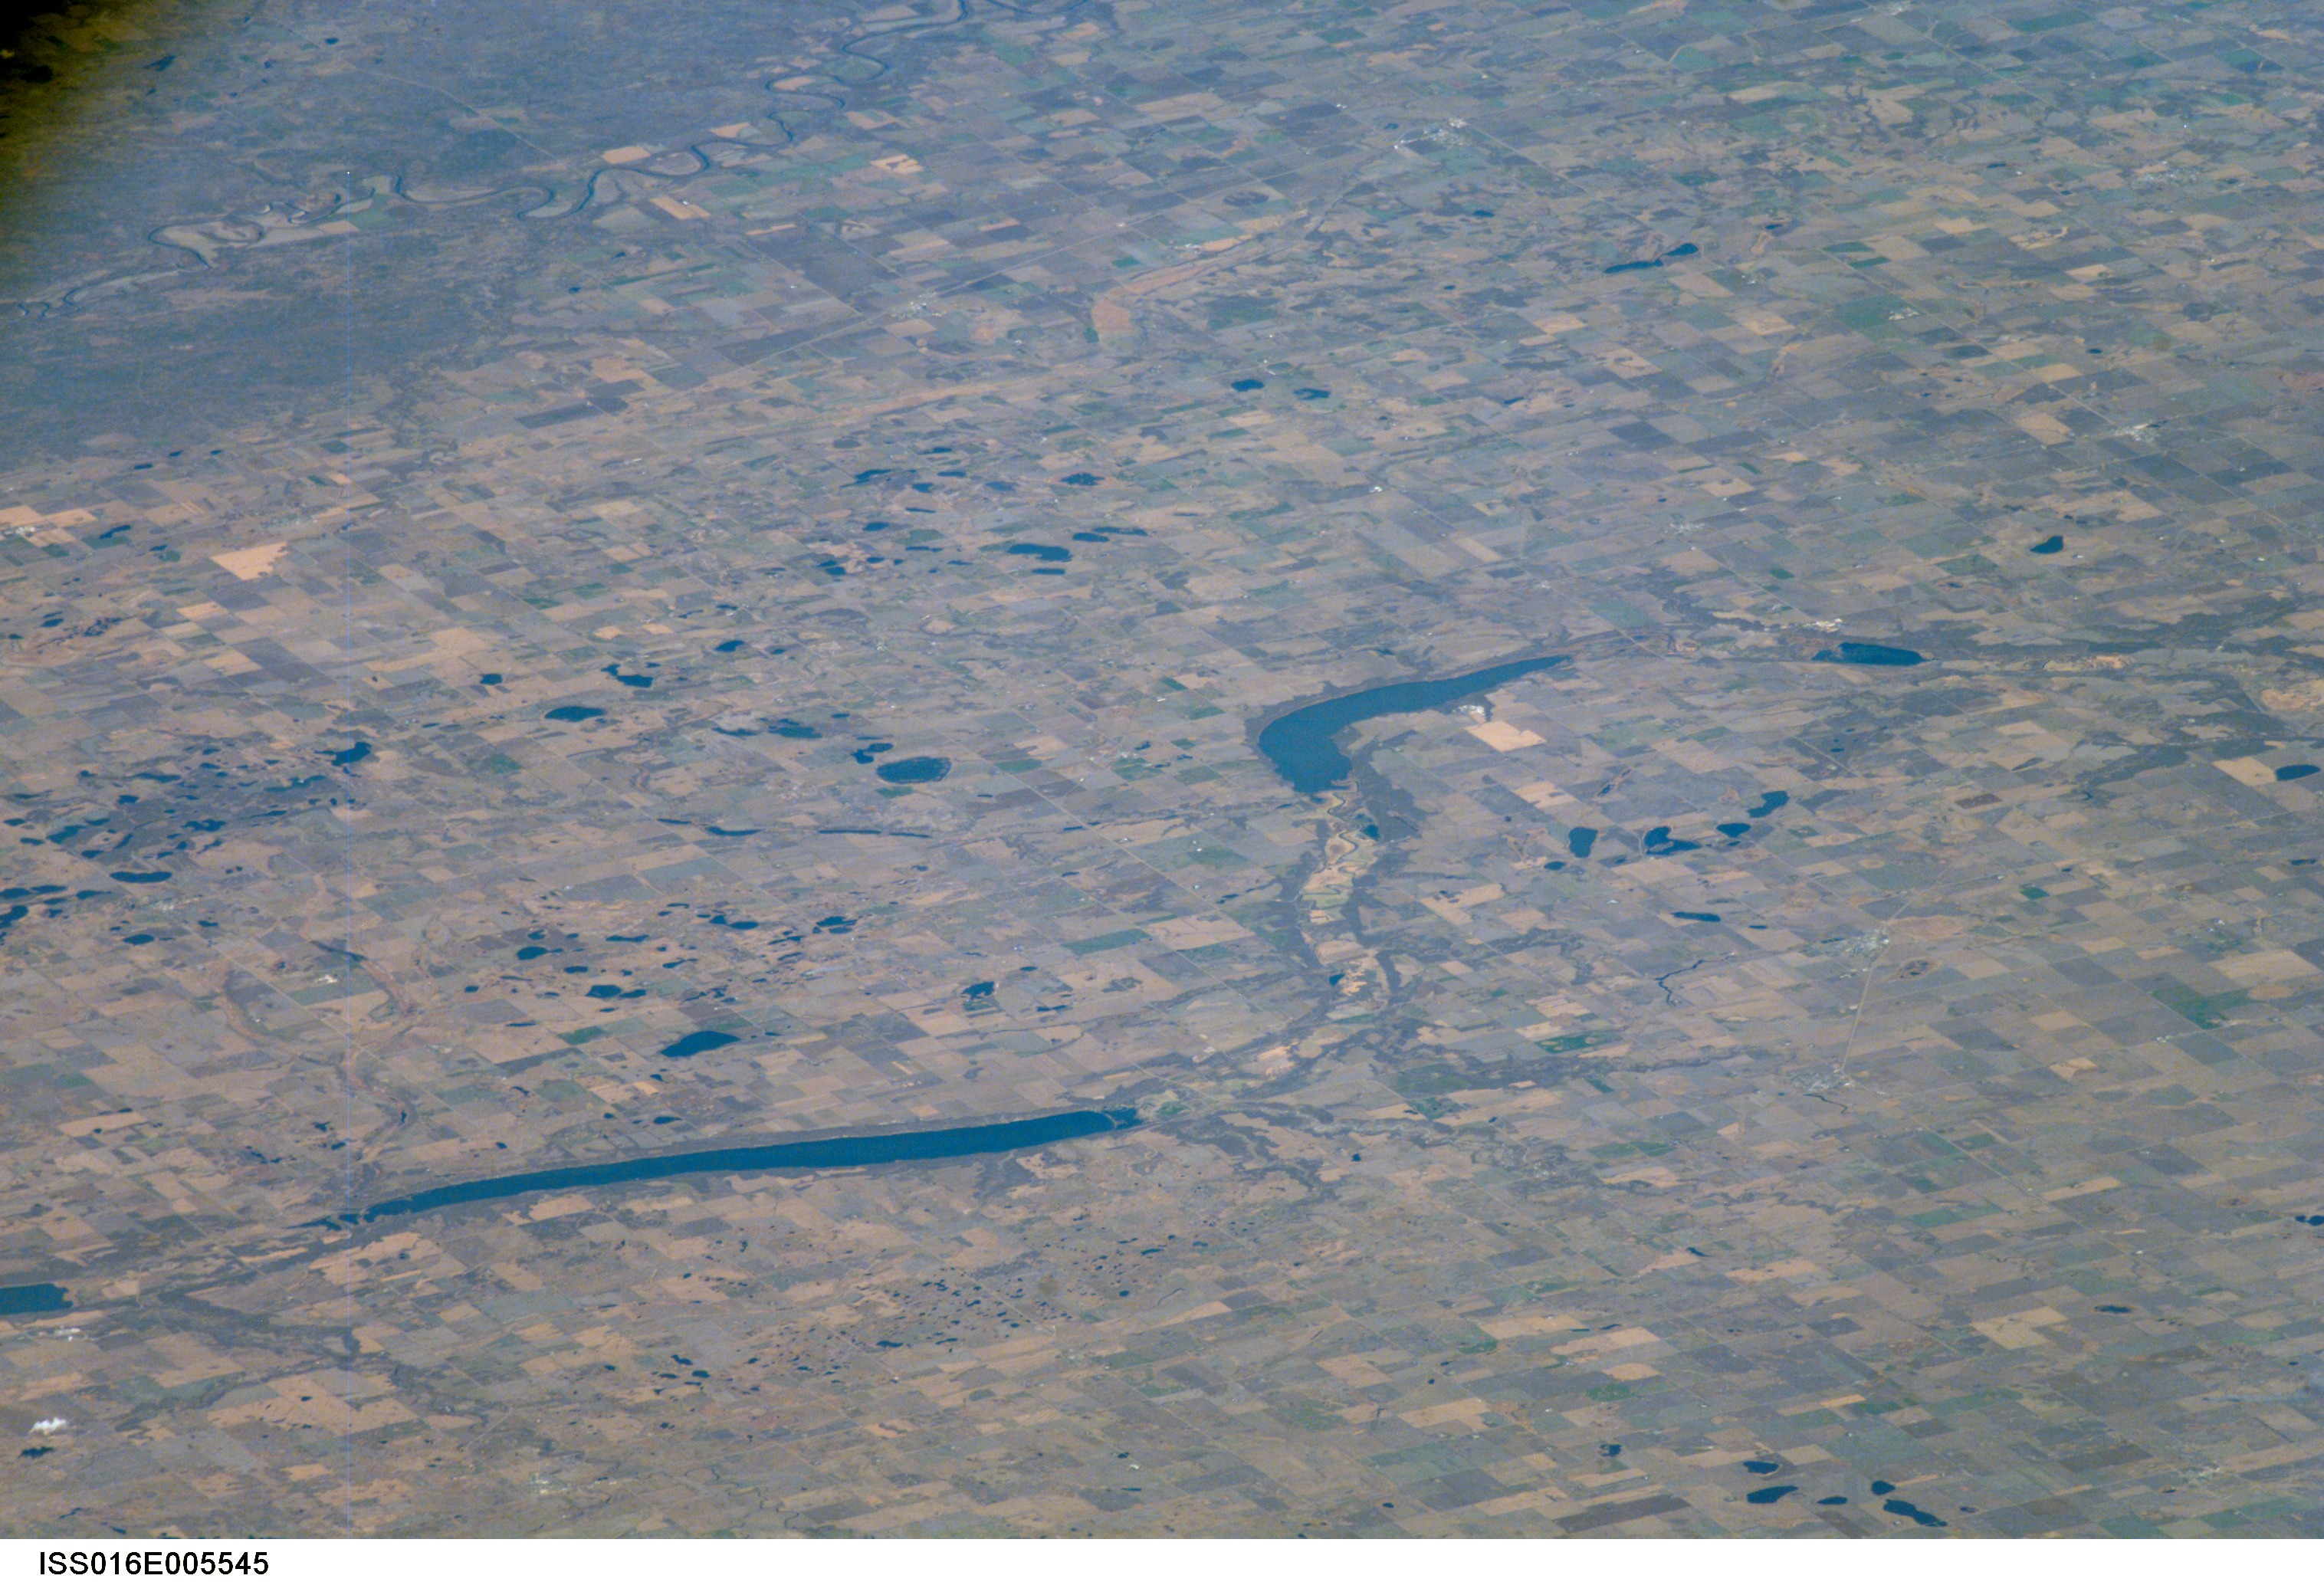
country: CANADA-M
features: PEMBINA R. DRAIN., AGR., LAKES
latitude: 49.4
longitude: -99.0
